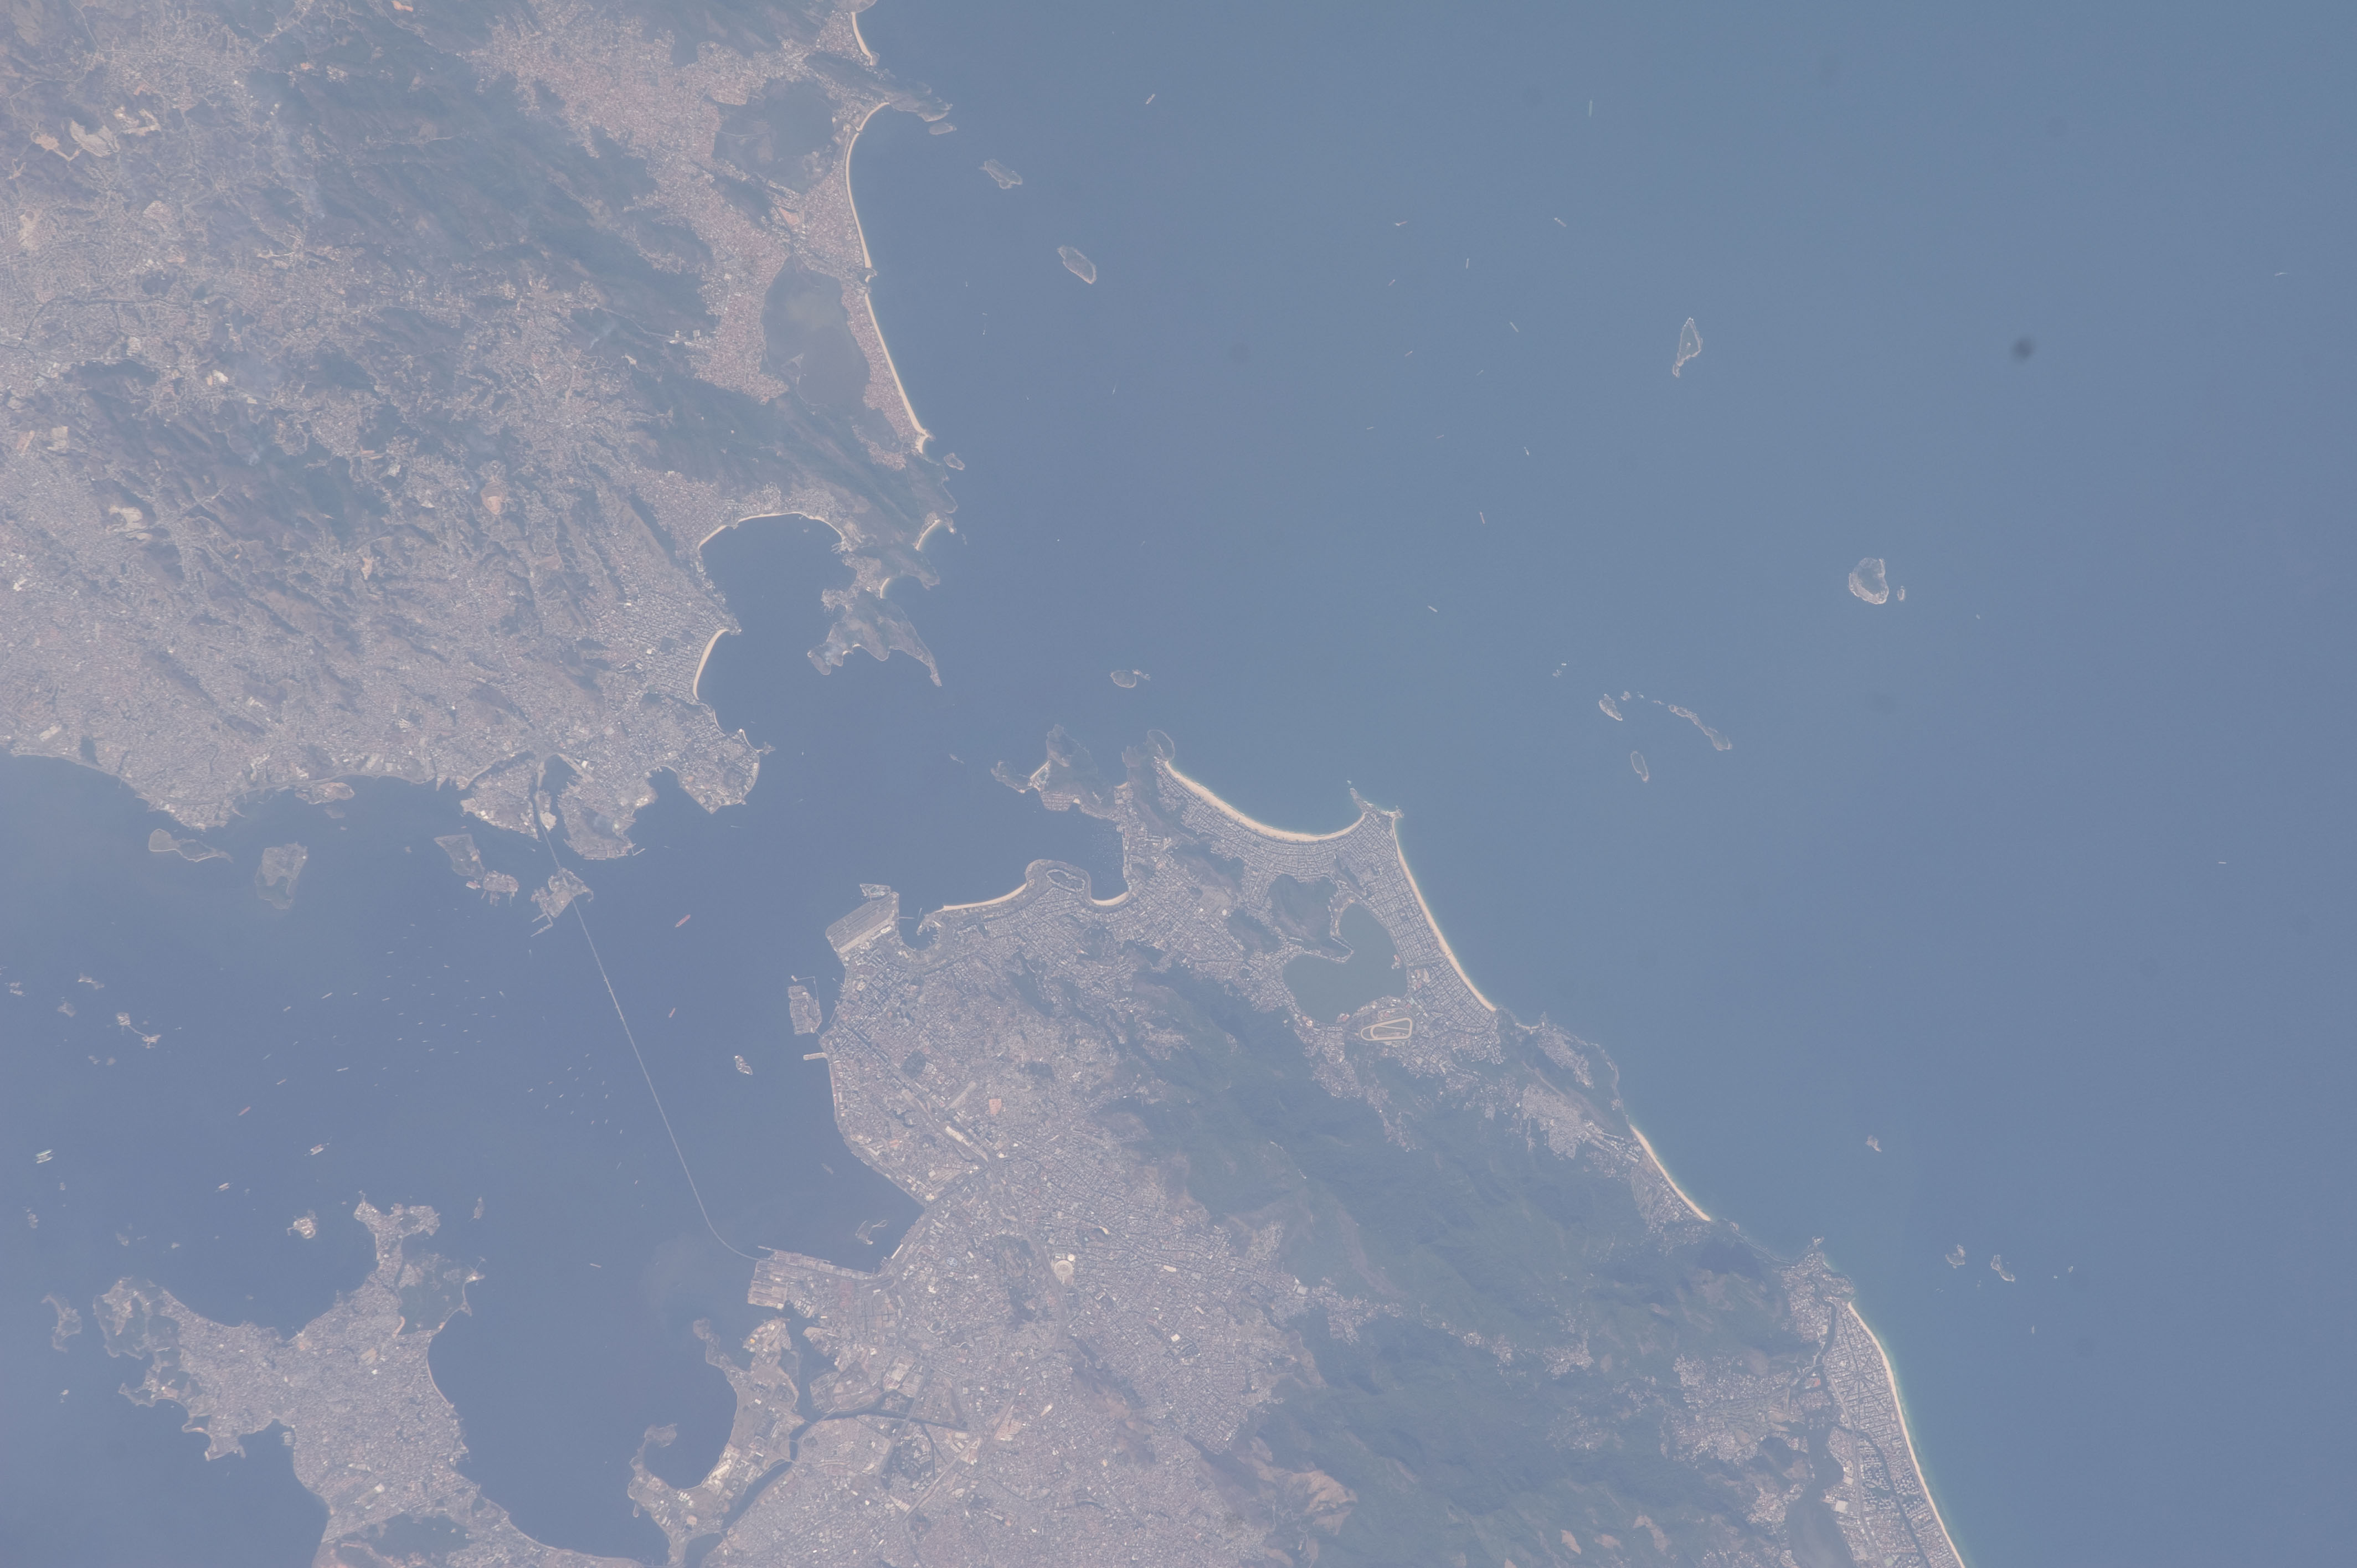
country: BRAZIL
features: S. RIO DE JANEIRO, ROADS, ATLANTIC O., GUANABARA B., SHIPS, AIRPORT
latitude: -22.9
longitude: -43.1
